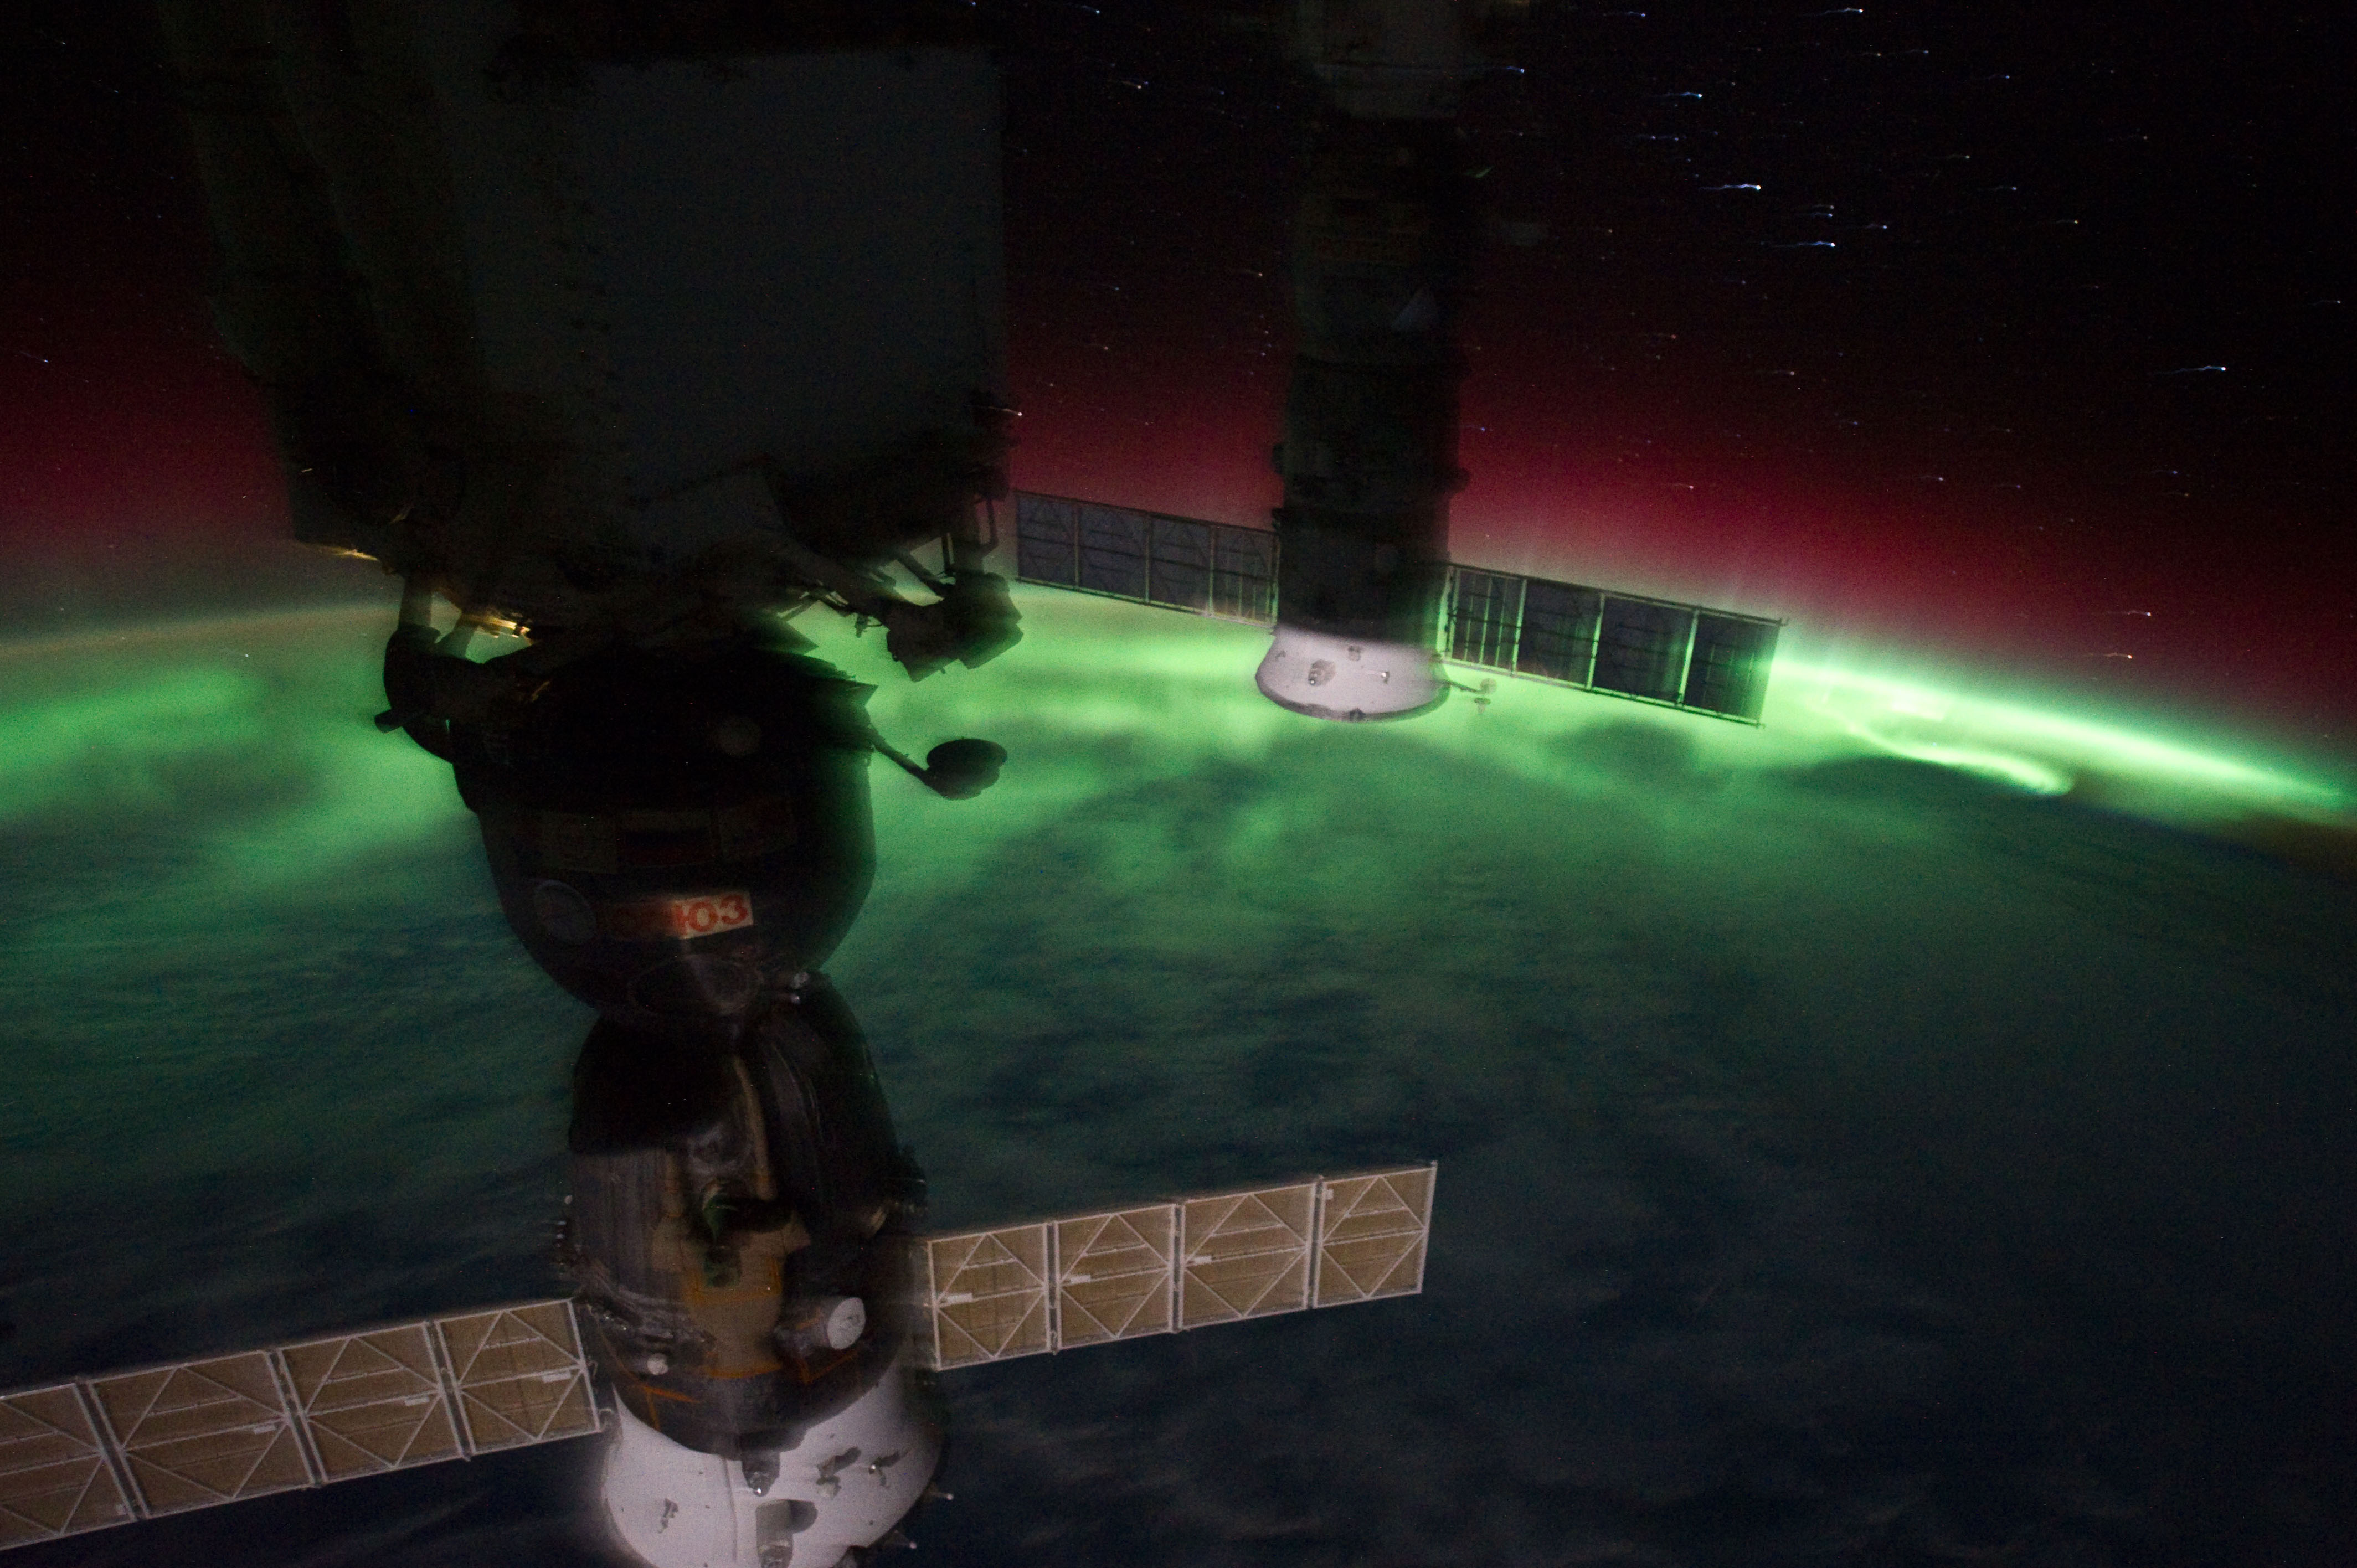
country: AURORA
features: AURORA AUSTRALIS OVER S. NEW ZEALAND, BLURRY
